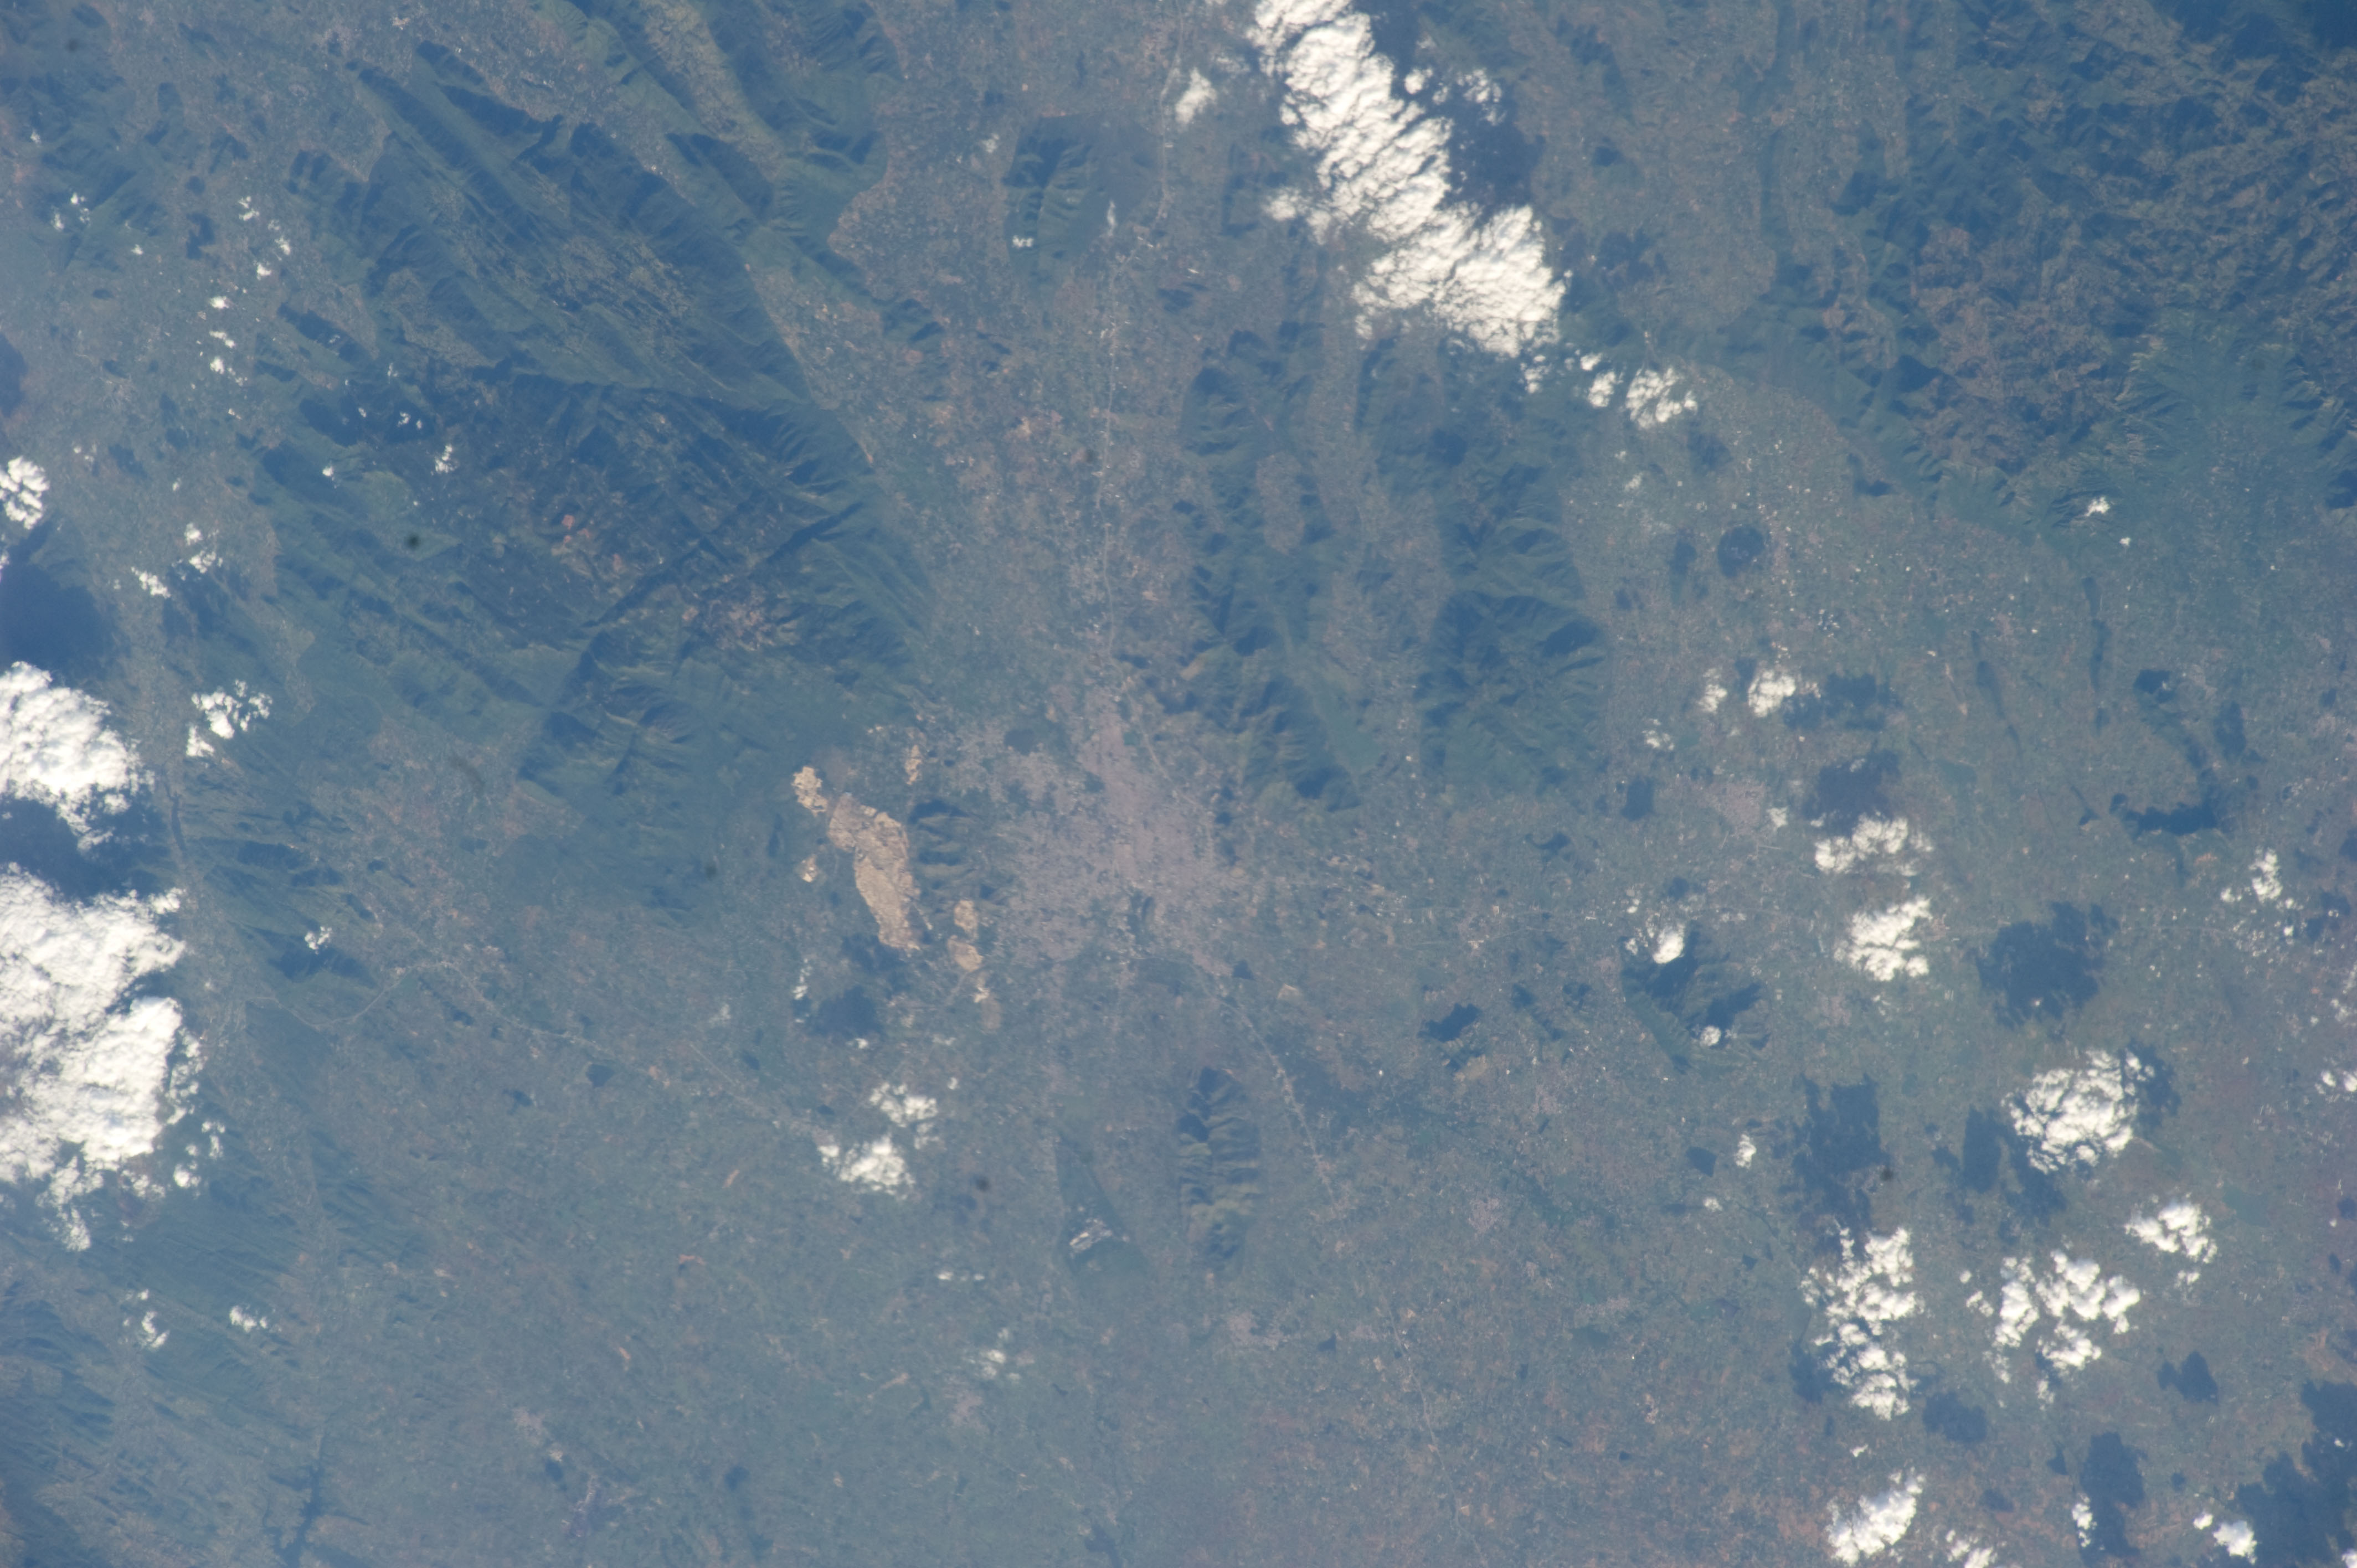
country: INDIA
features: CY.
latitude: 11.6
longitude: 78.2
